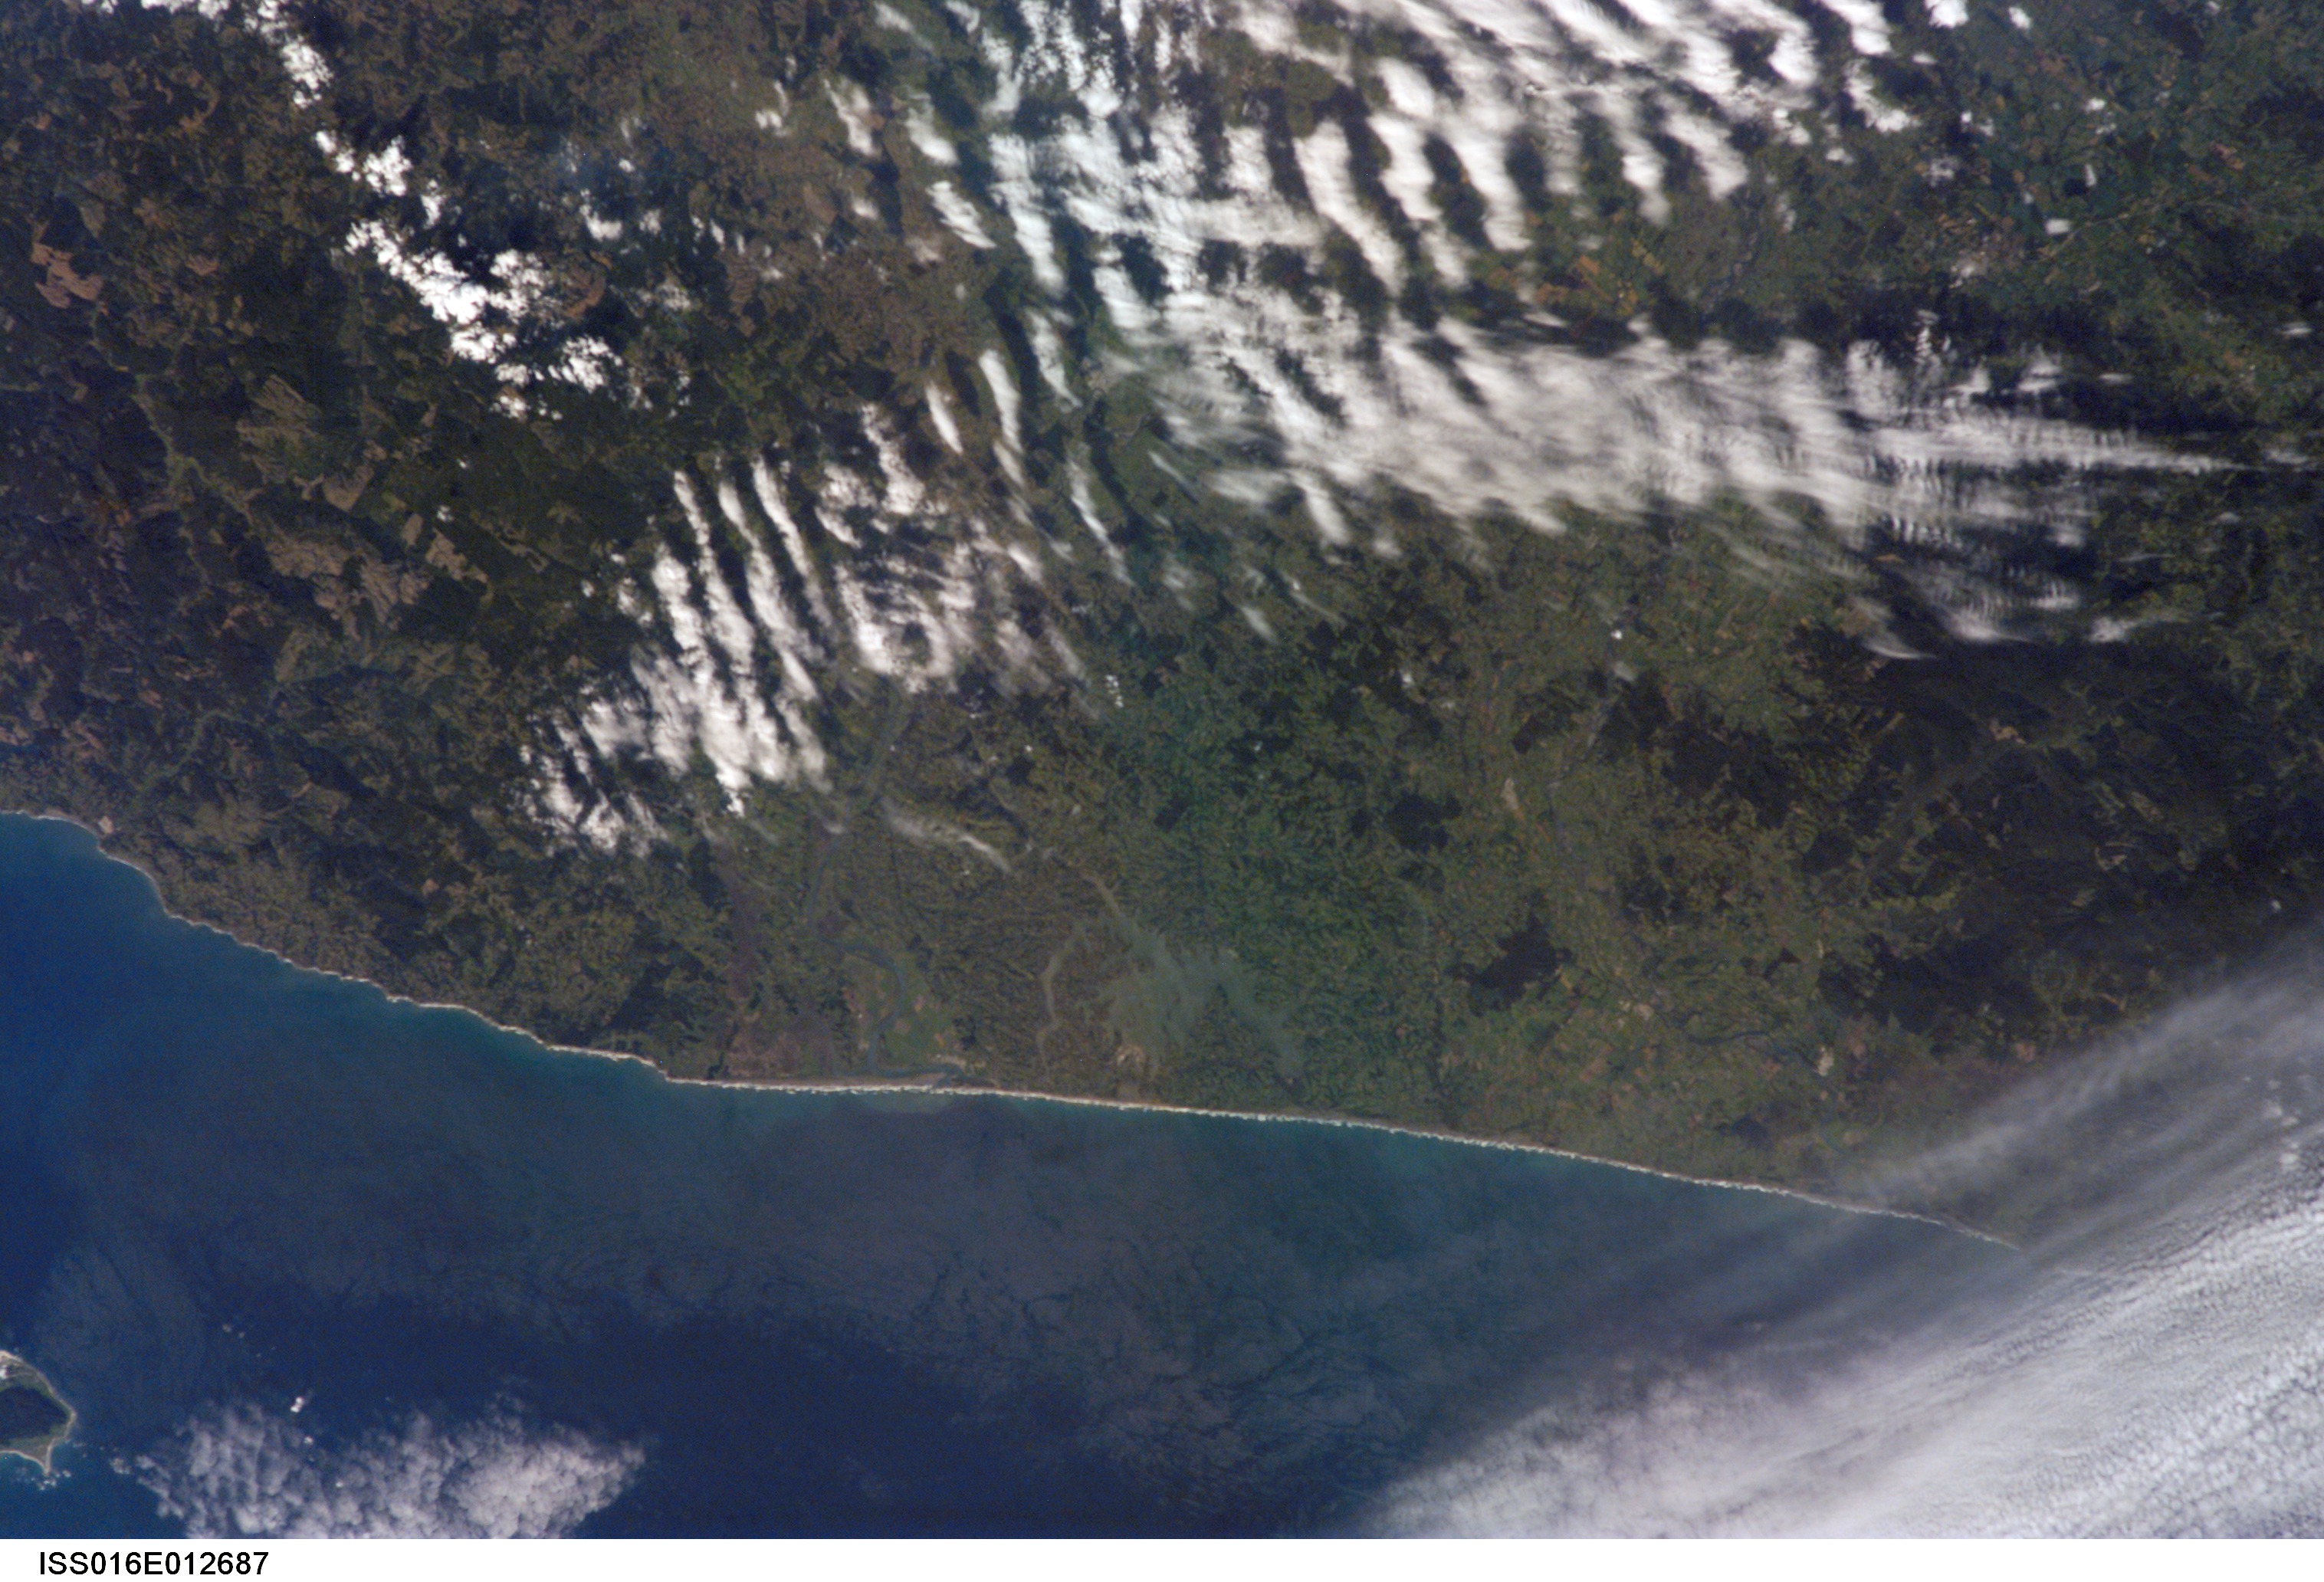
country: CHILE
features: L. BUDI, IMPERIAL R., COASTLINE
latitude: -39.0
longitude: -73.0
